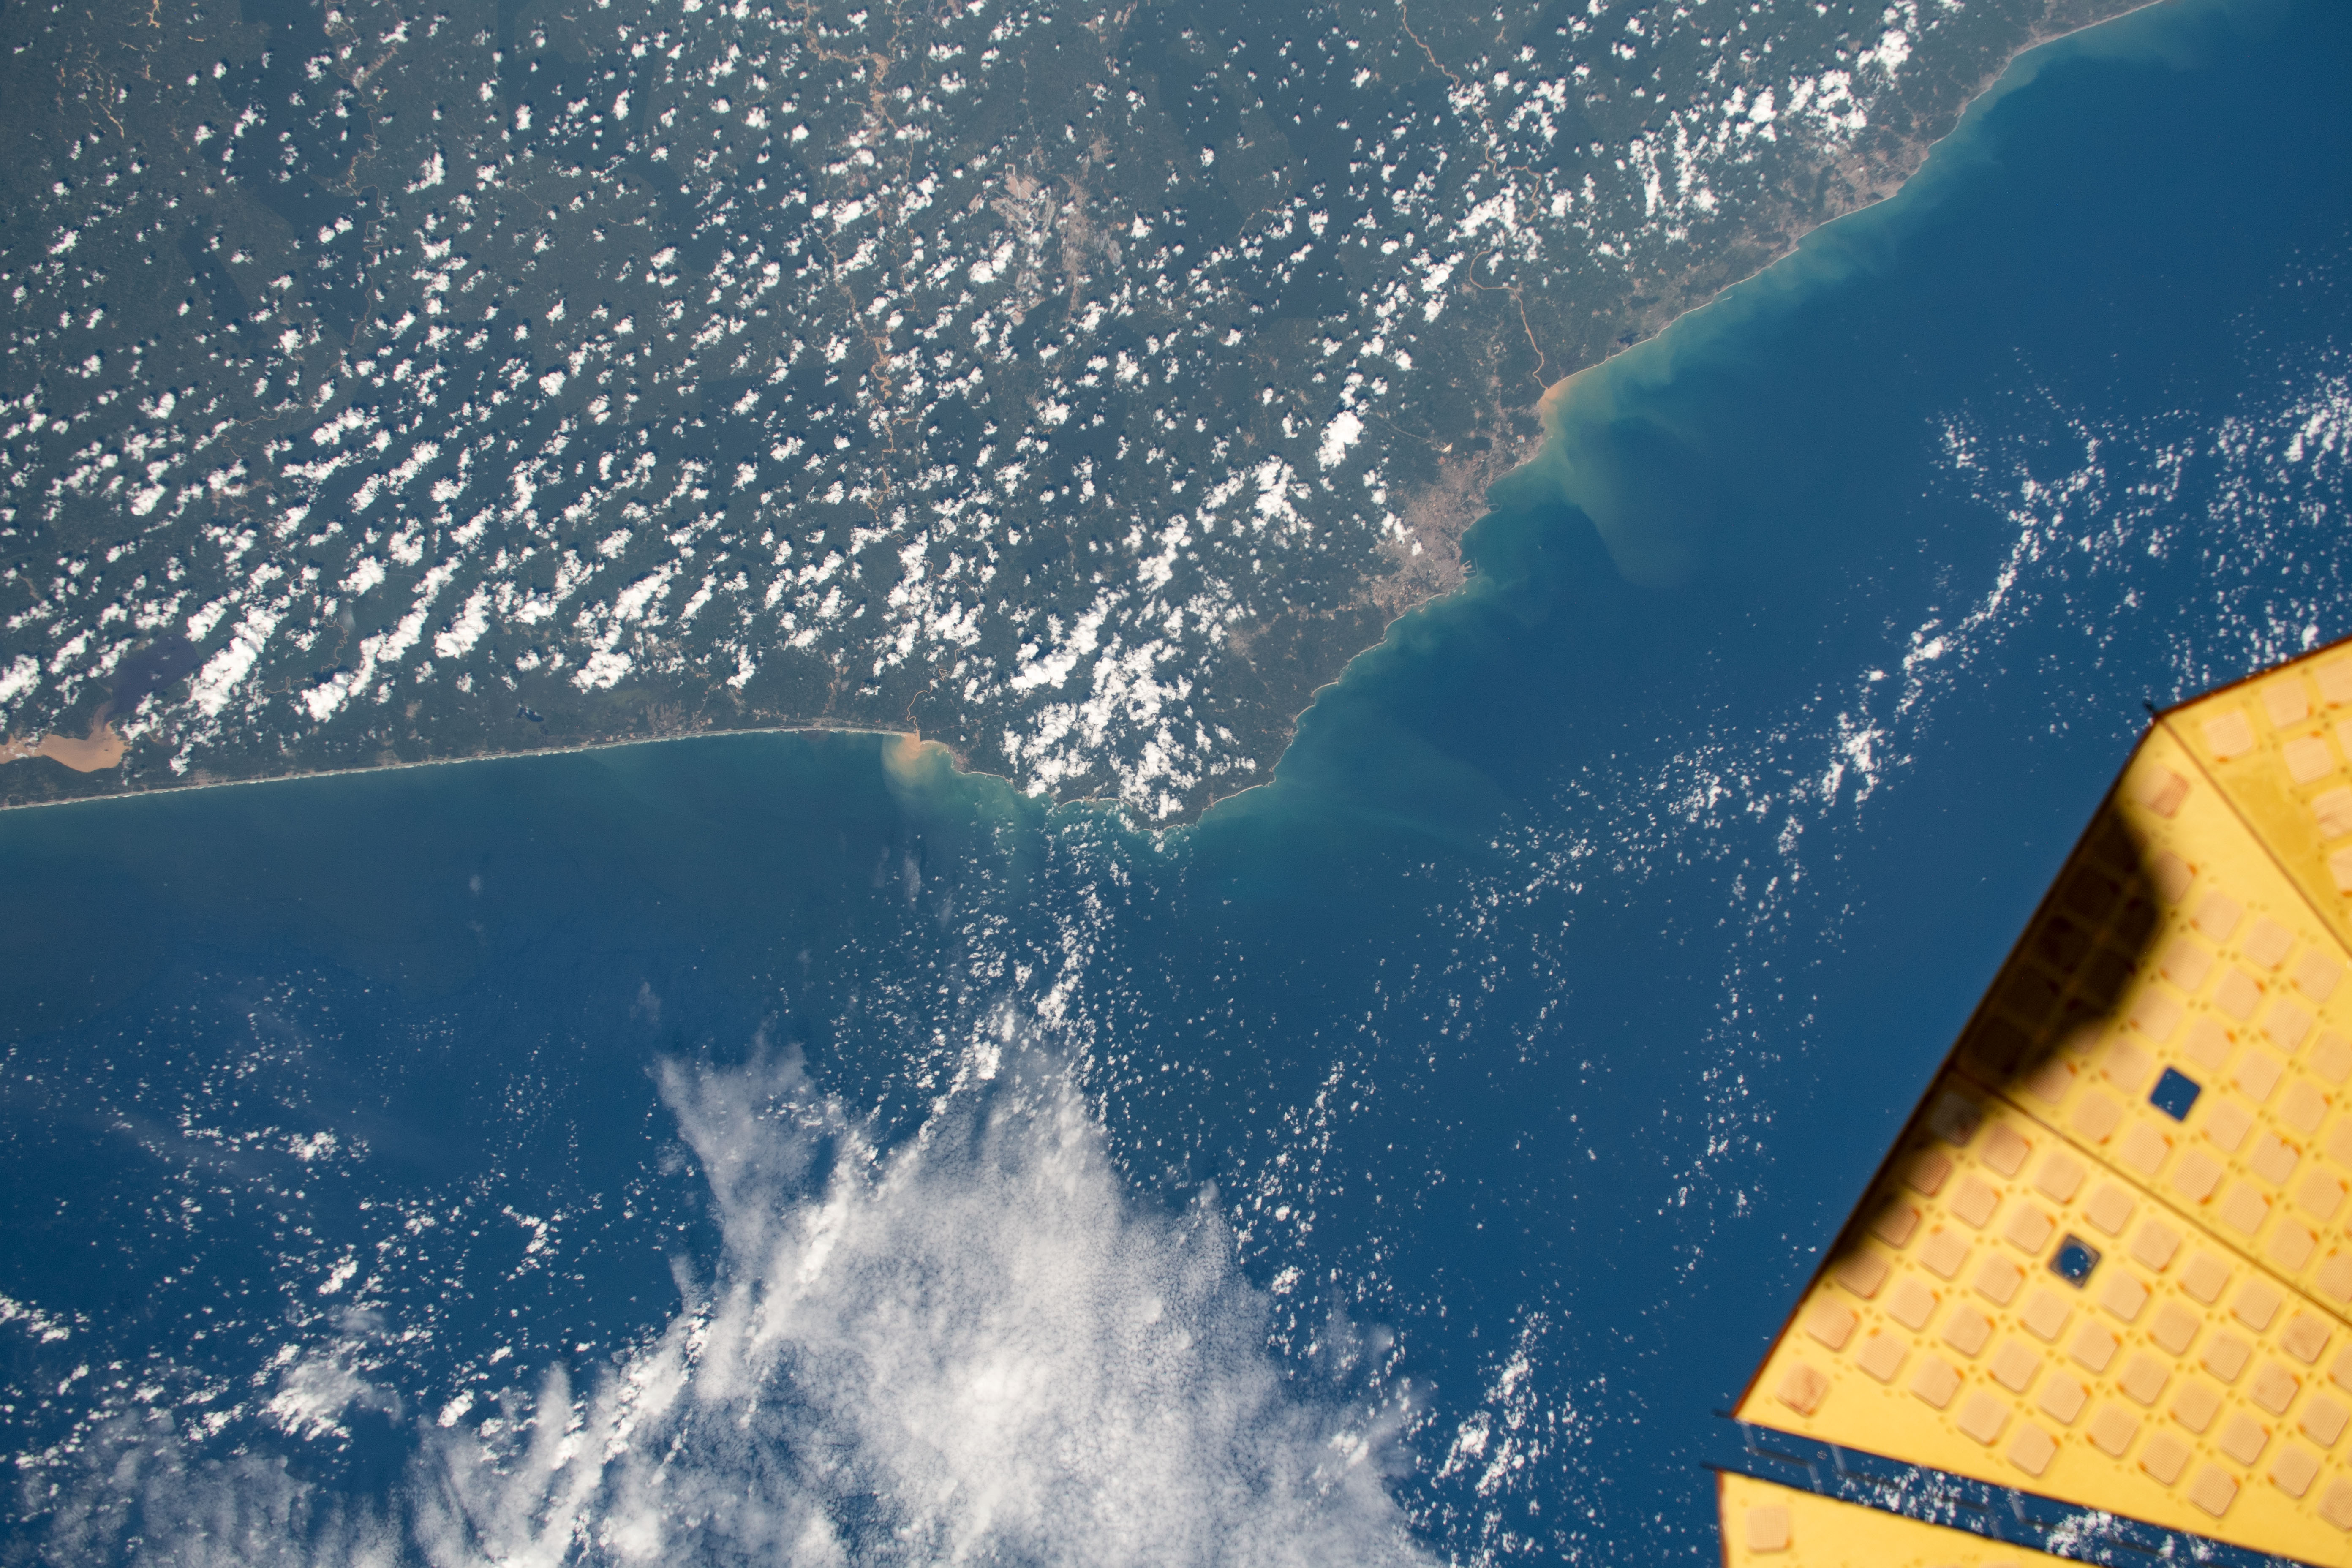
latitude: 4.5
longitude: -2.0
